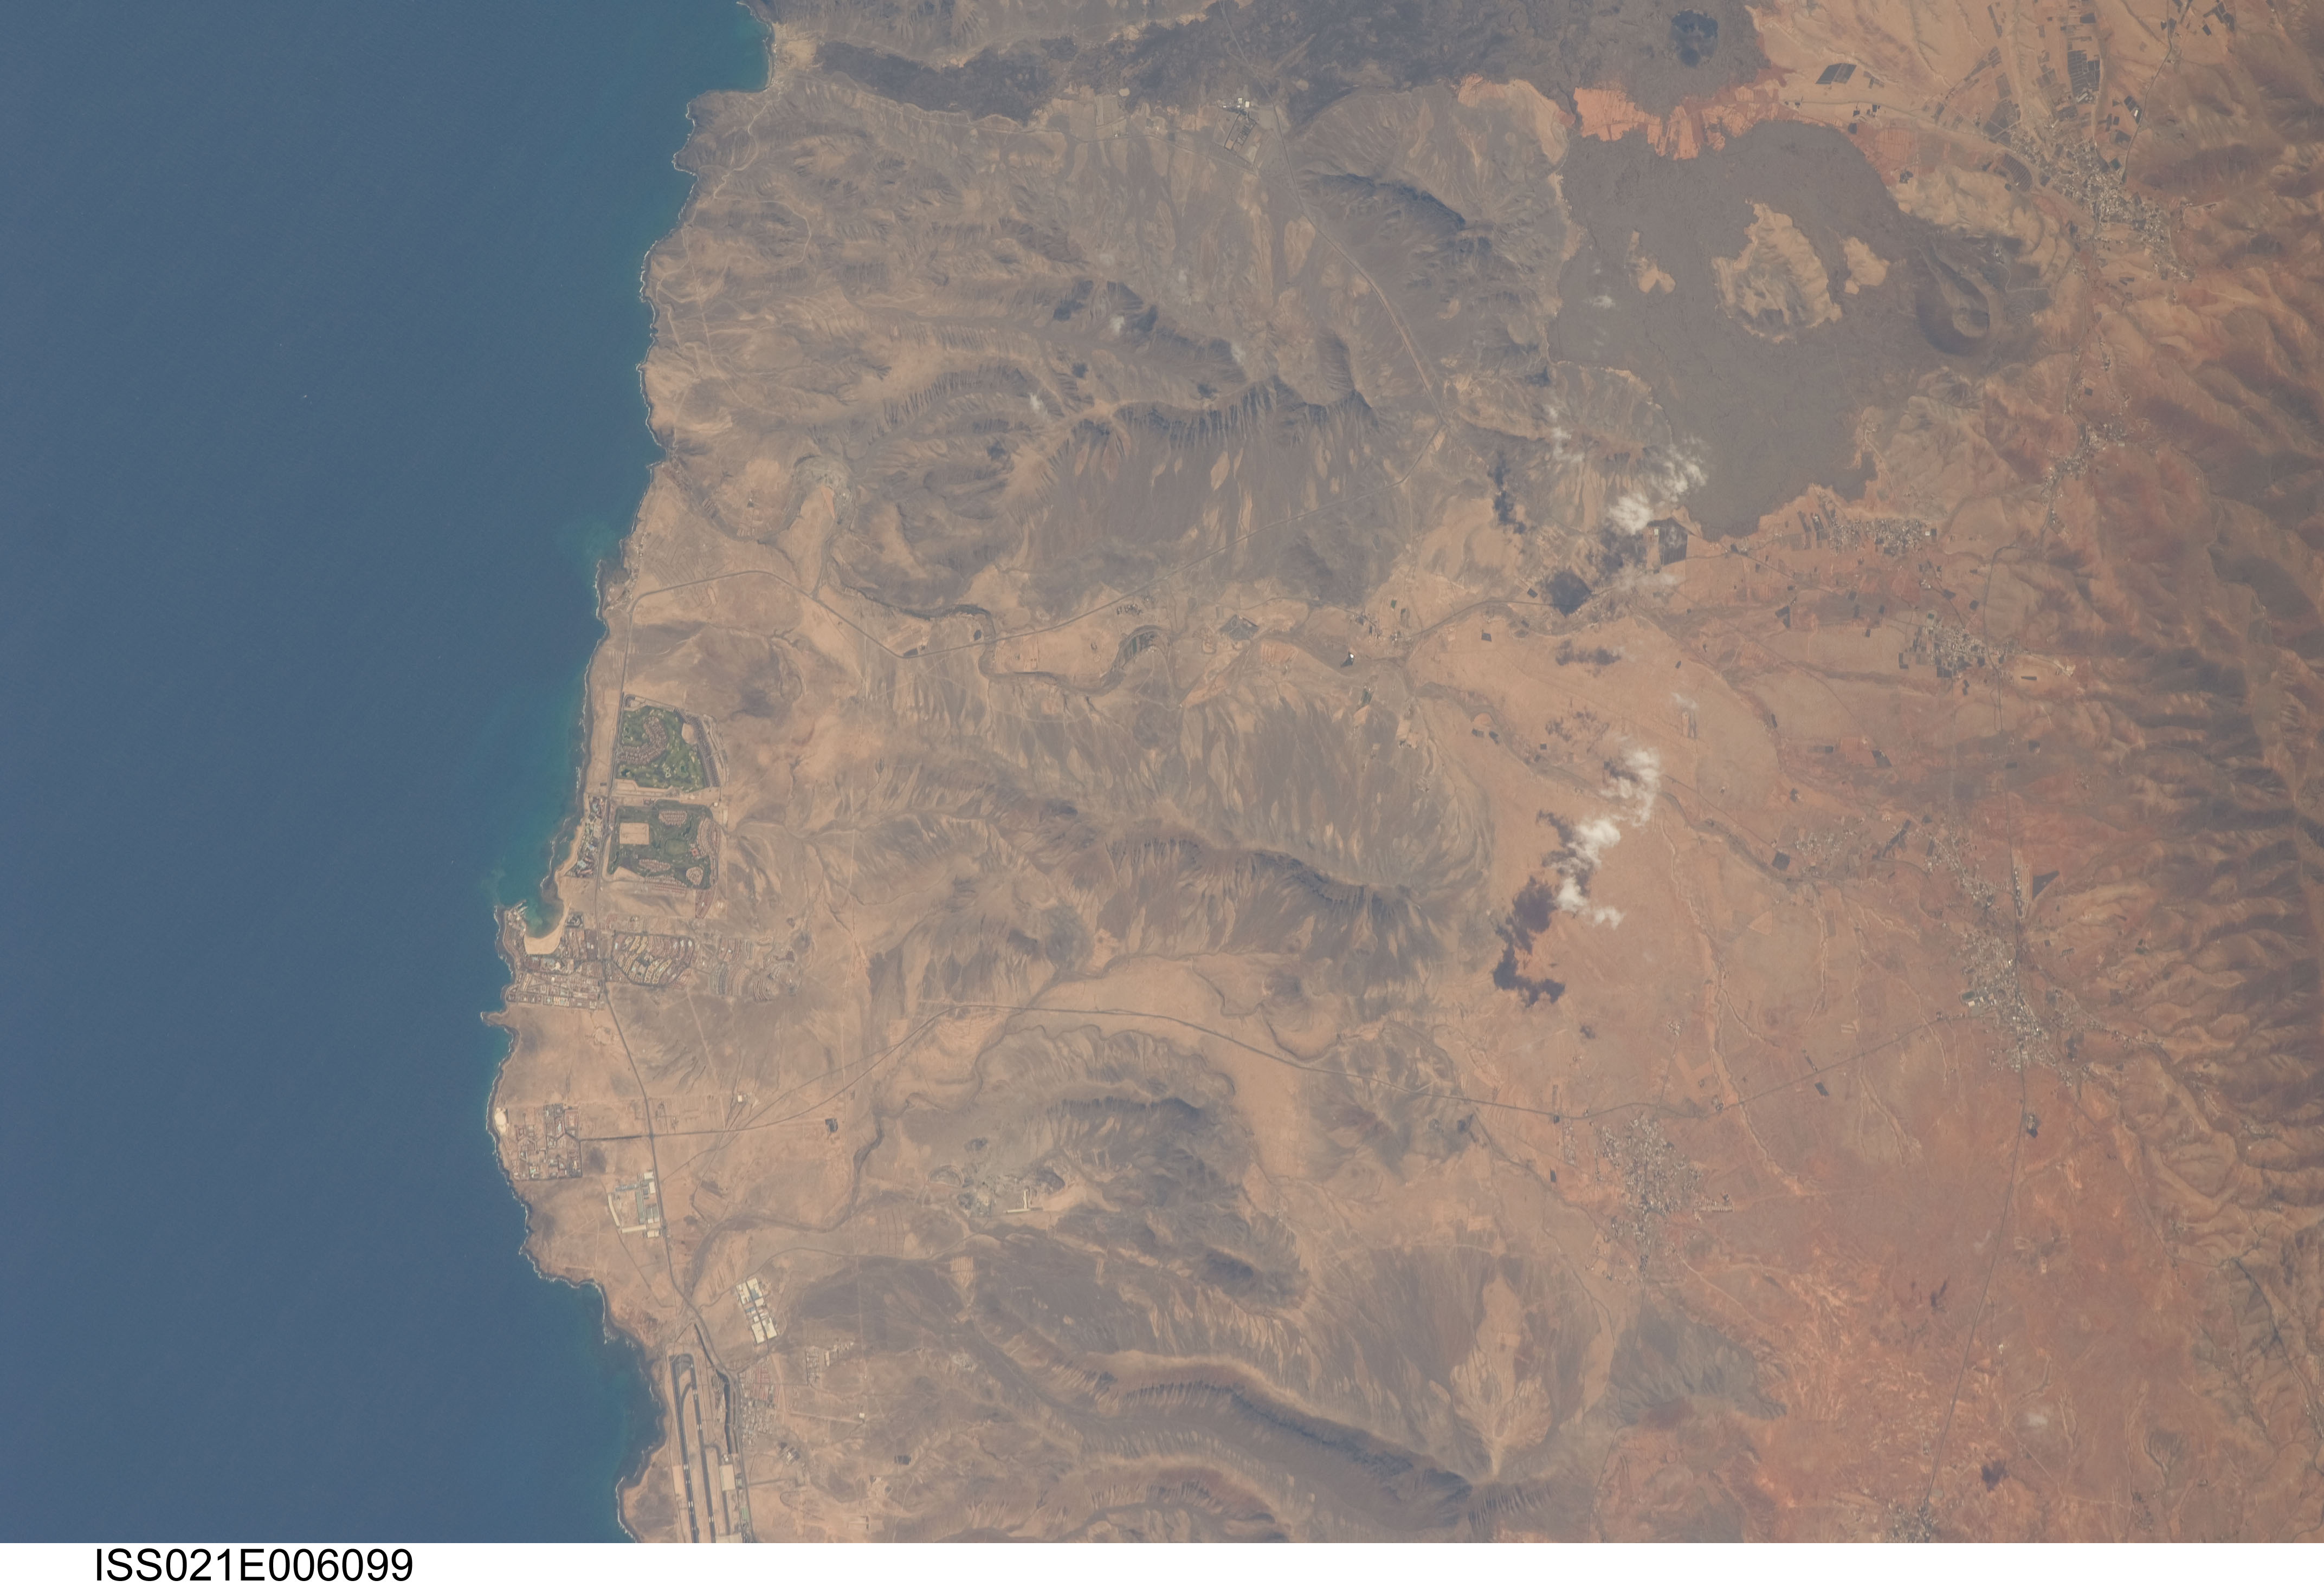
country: CANARY ISLANDS
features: NORTH ATLANTIC OCEAN,ISLAND,COSTA DE ANTIGUA,AIRPORT,CANARY ISLANDS
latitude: 28.4
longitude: -13.9
